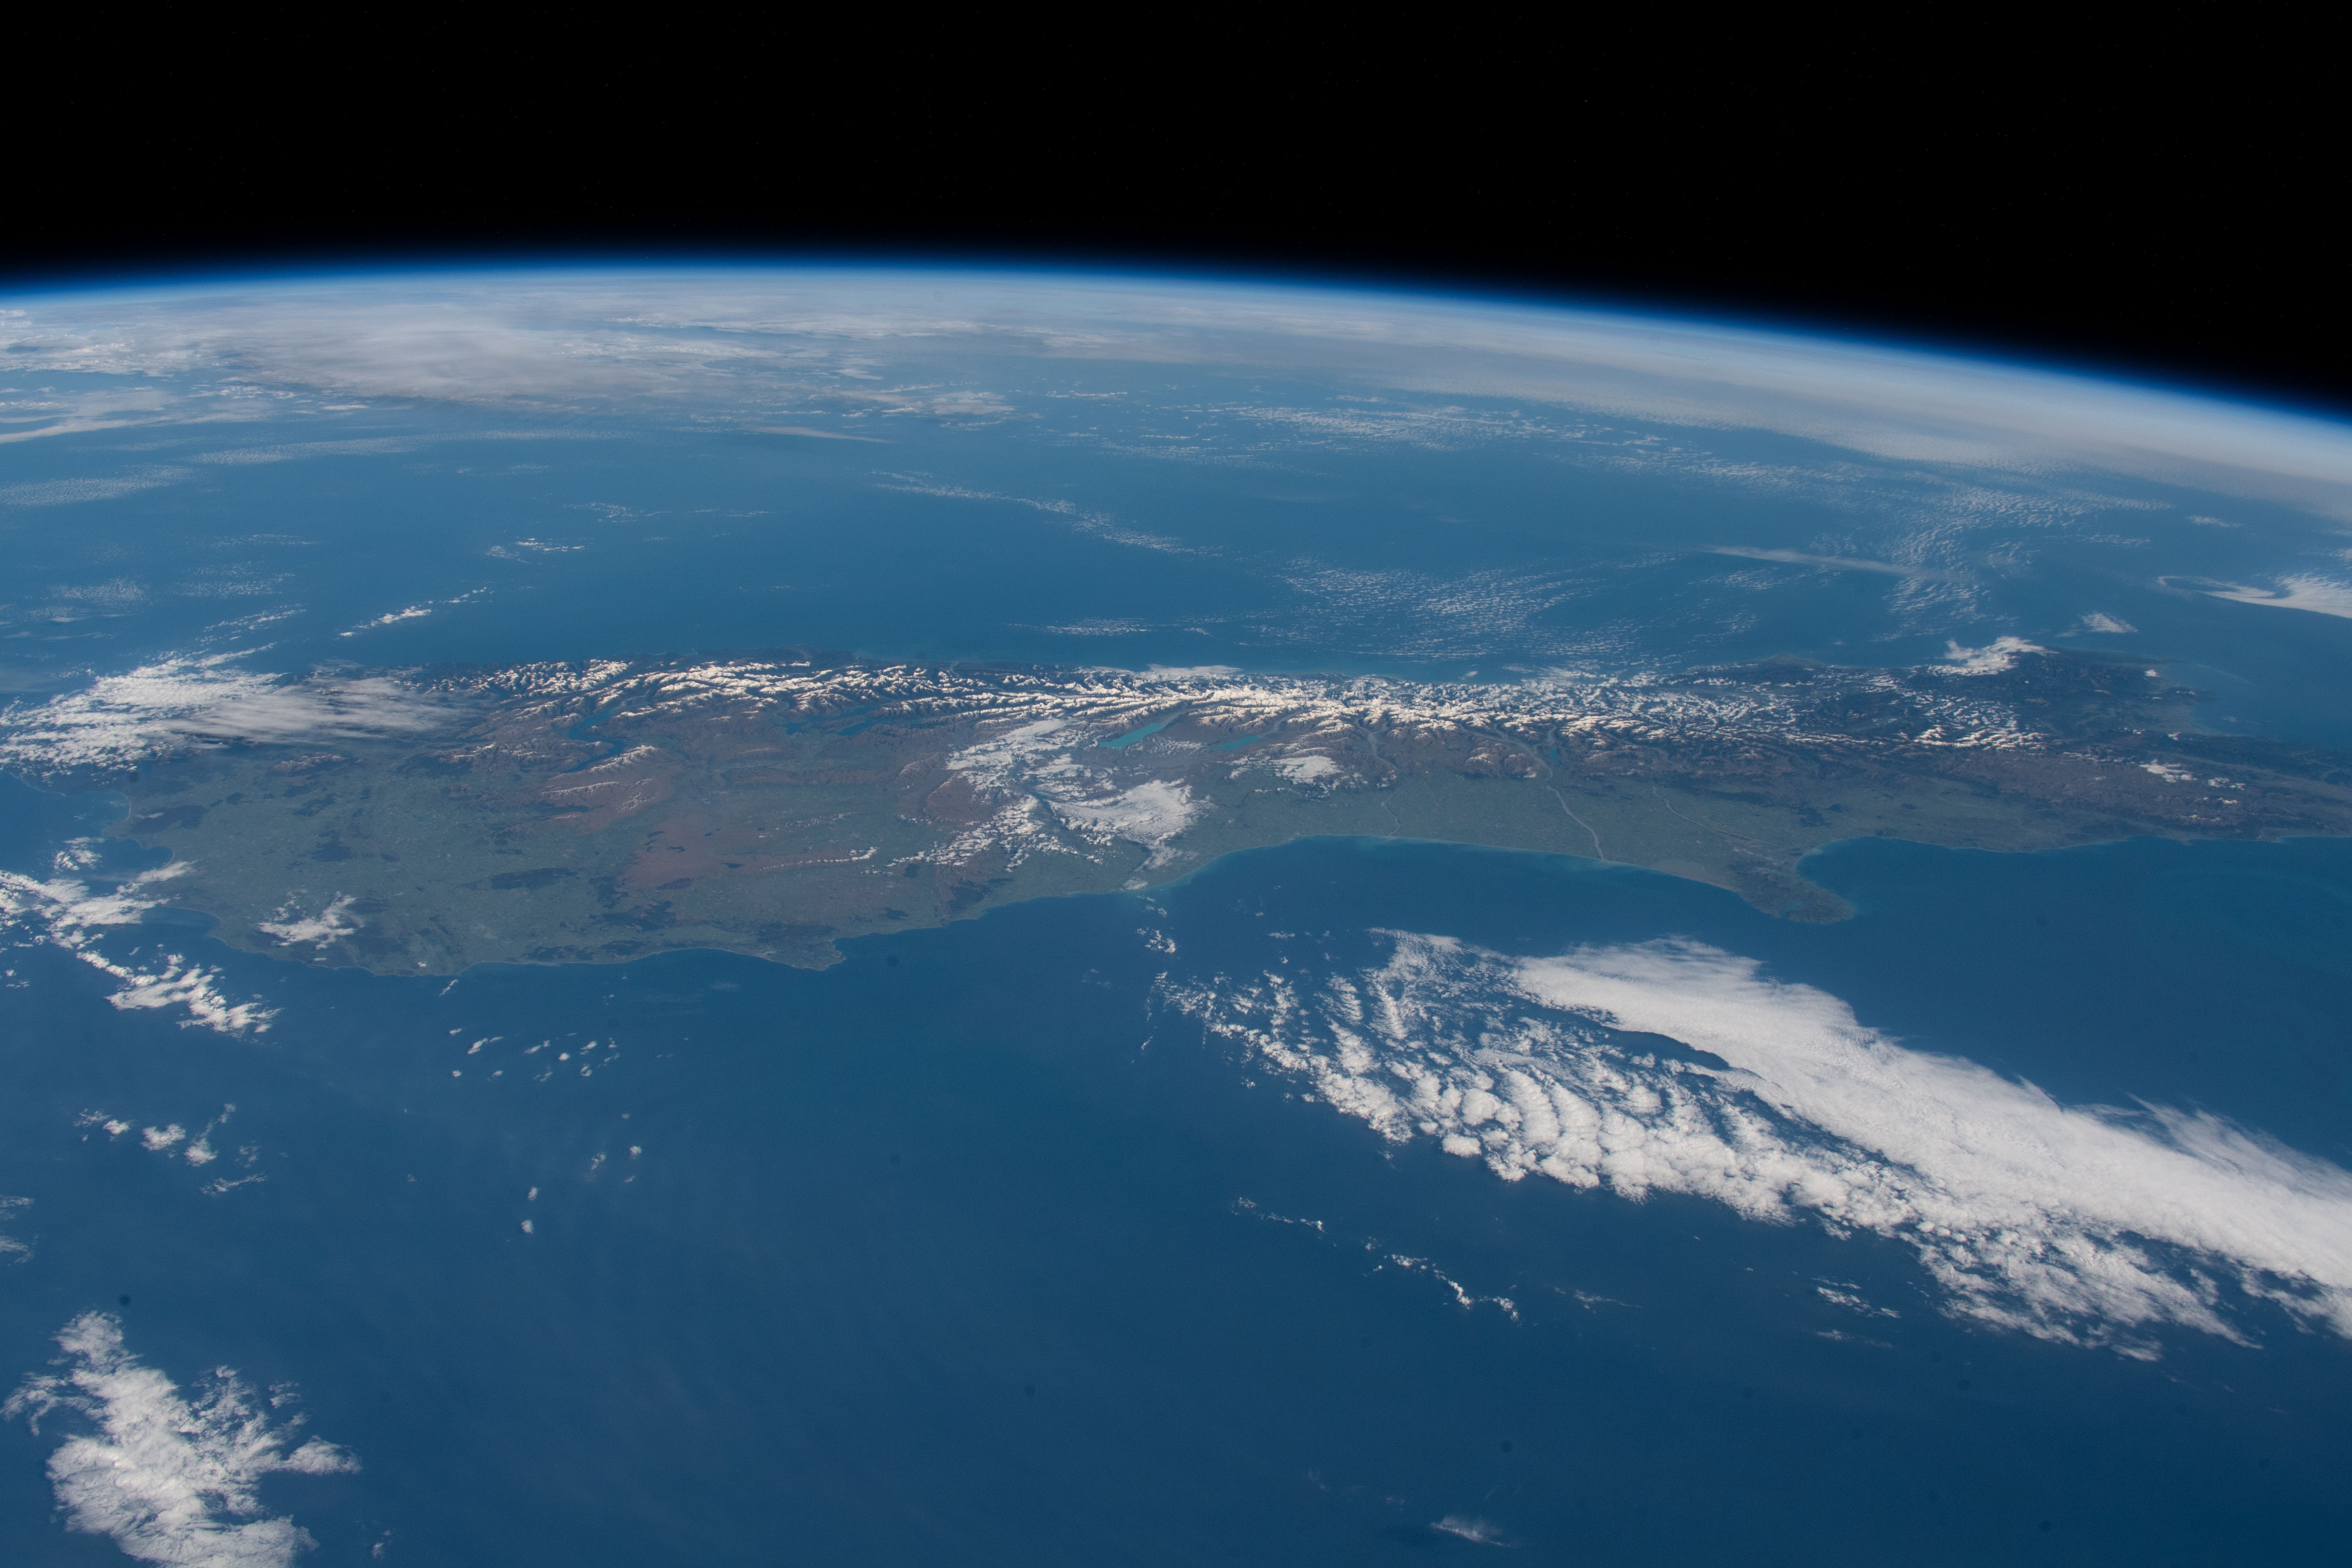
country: NEW ZEALAND-SI
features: NEW ZELAND, SOUTH ISLAND, SOUTHERN ALPS MOUNTAINS
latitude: -44.0
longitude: 170.5
